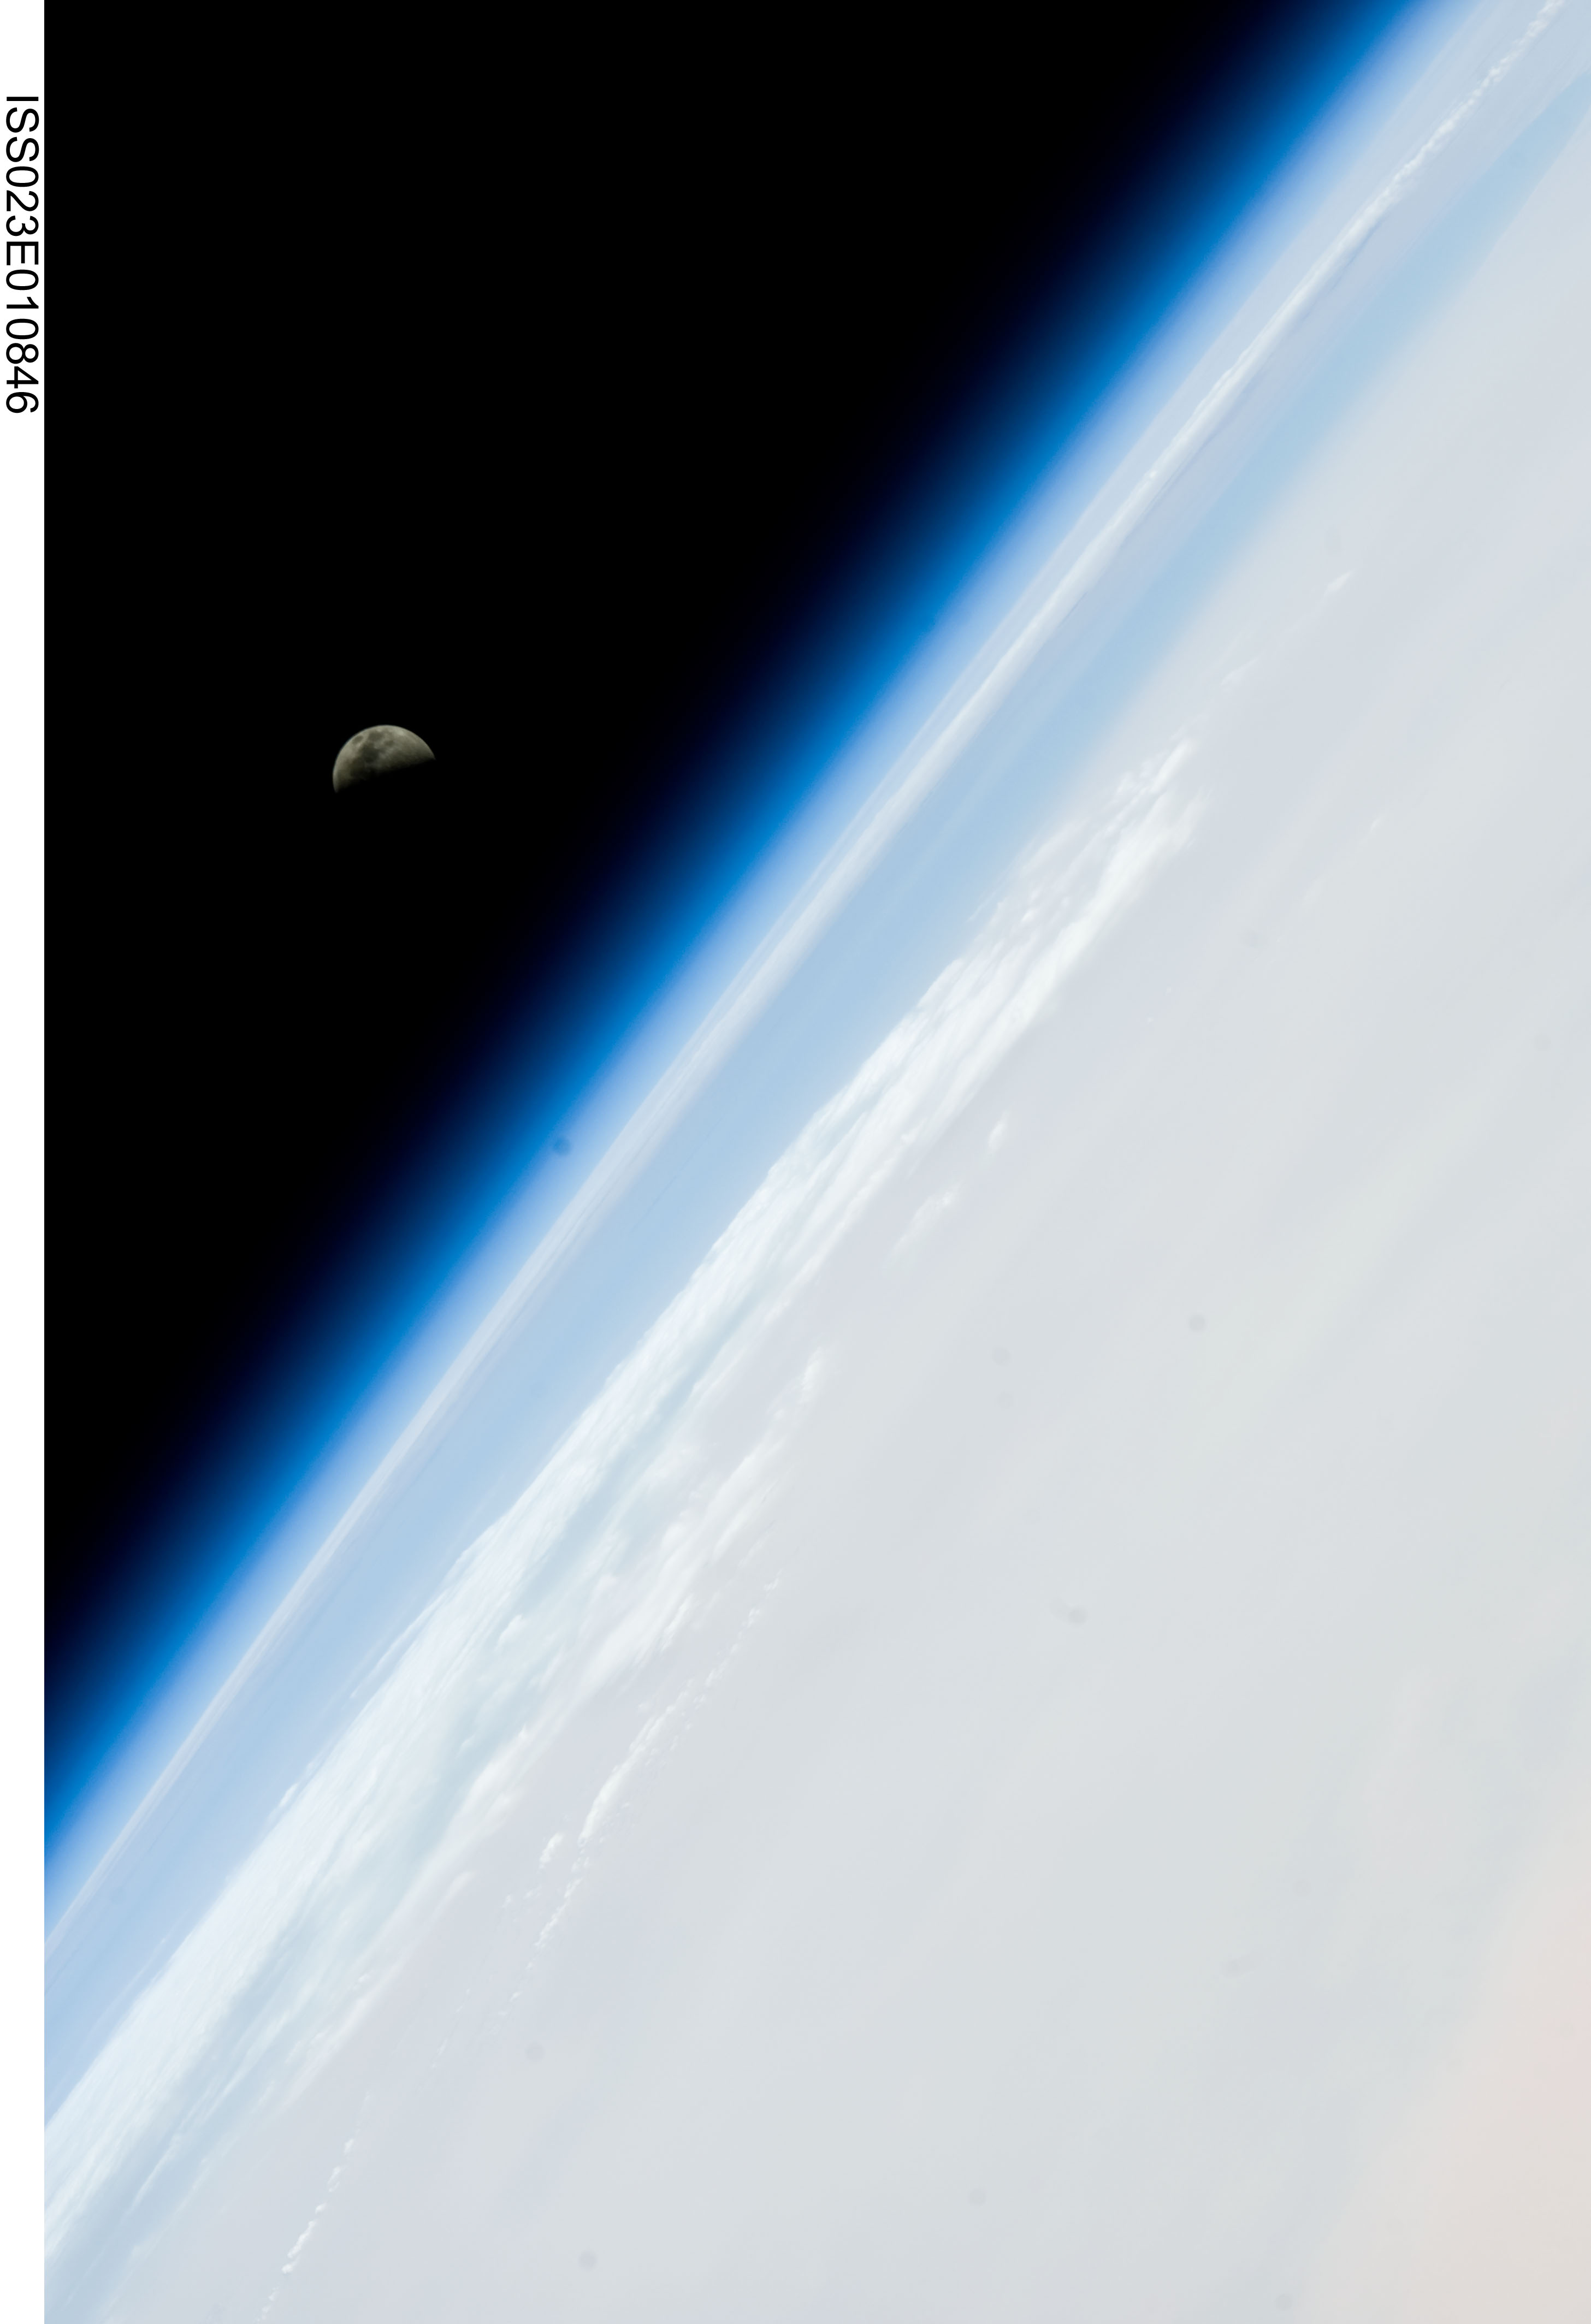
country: AFRICA
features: PAN-SAHARA DESERT, FIRST QUARTER MOON, HAZE
